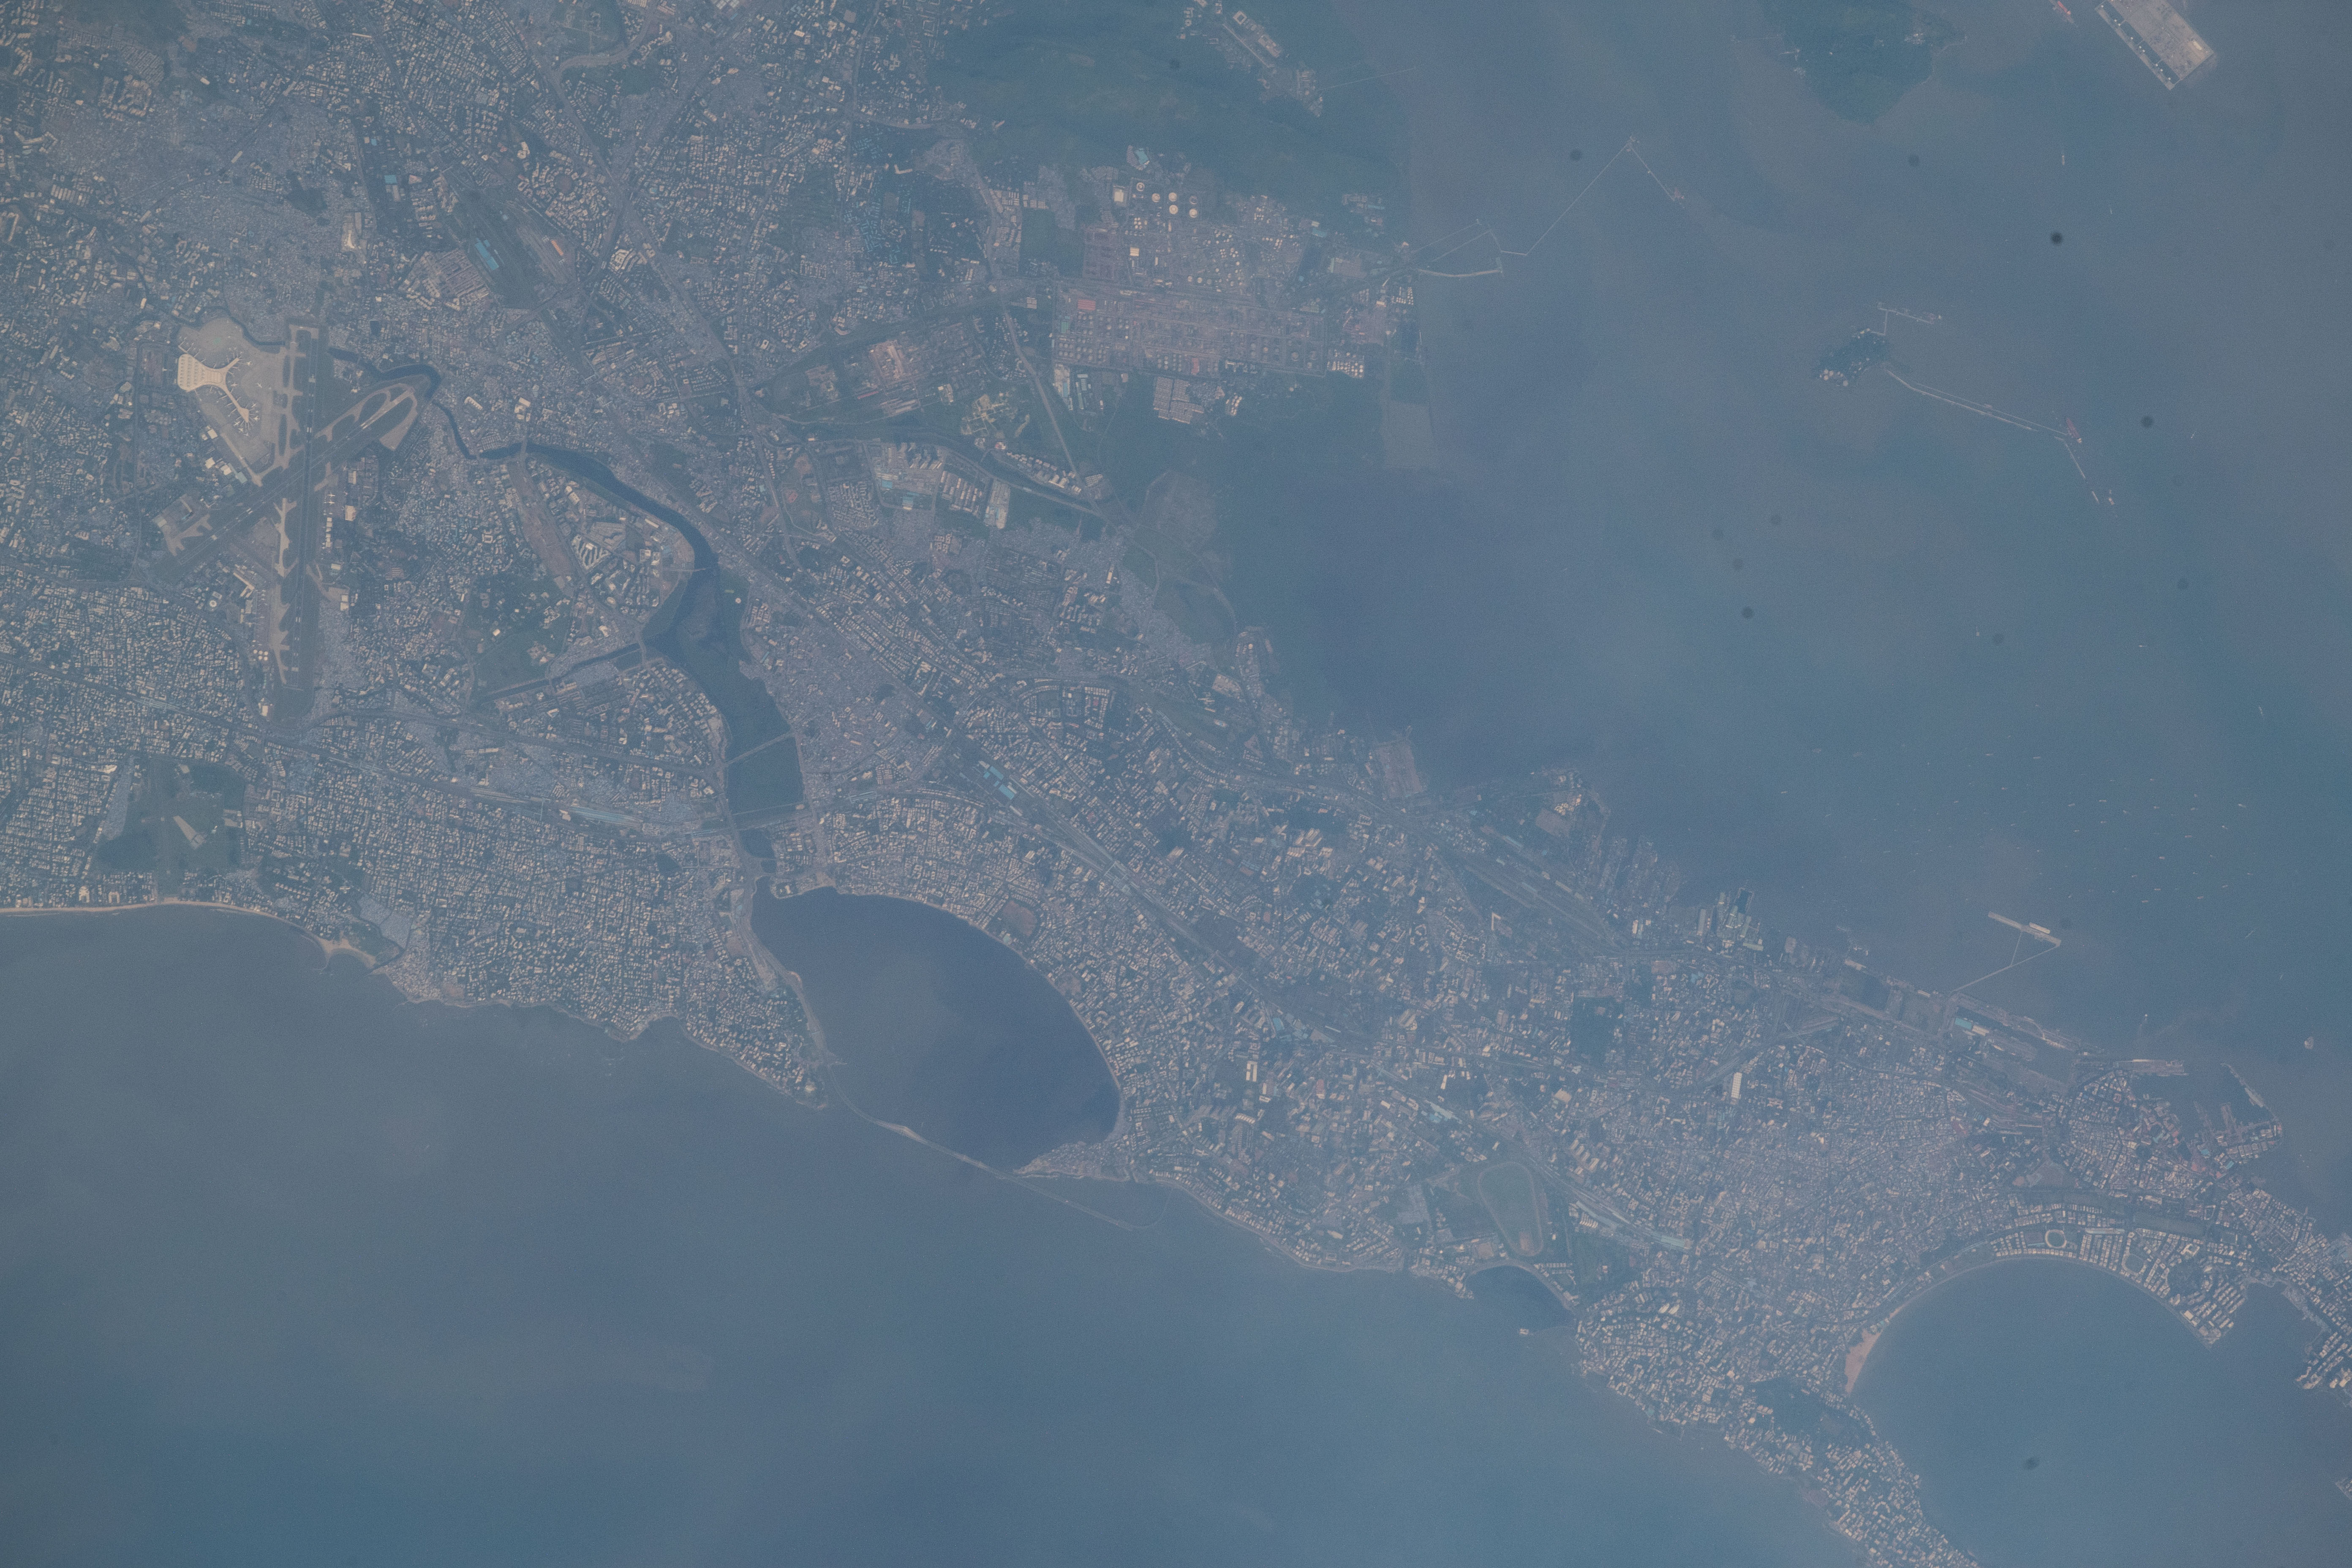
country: INDIA
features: PARSI COLONY, HINDU COLONY, LOKMANYA TILAK COLONY, DADAR
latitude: 19.0
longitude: 72.8
